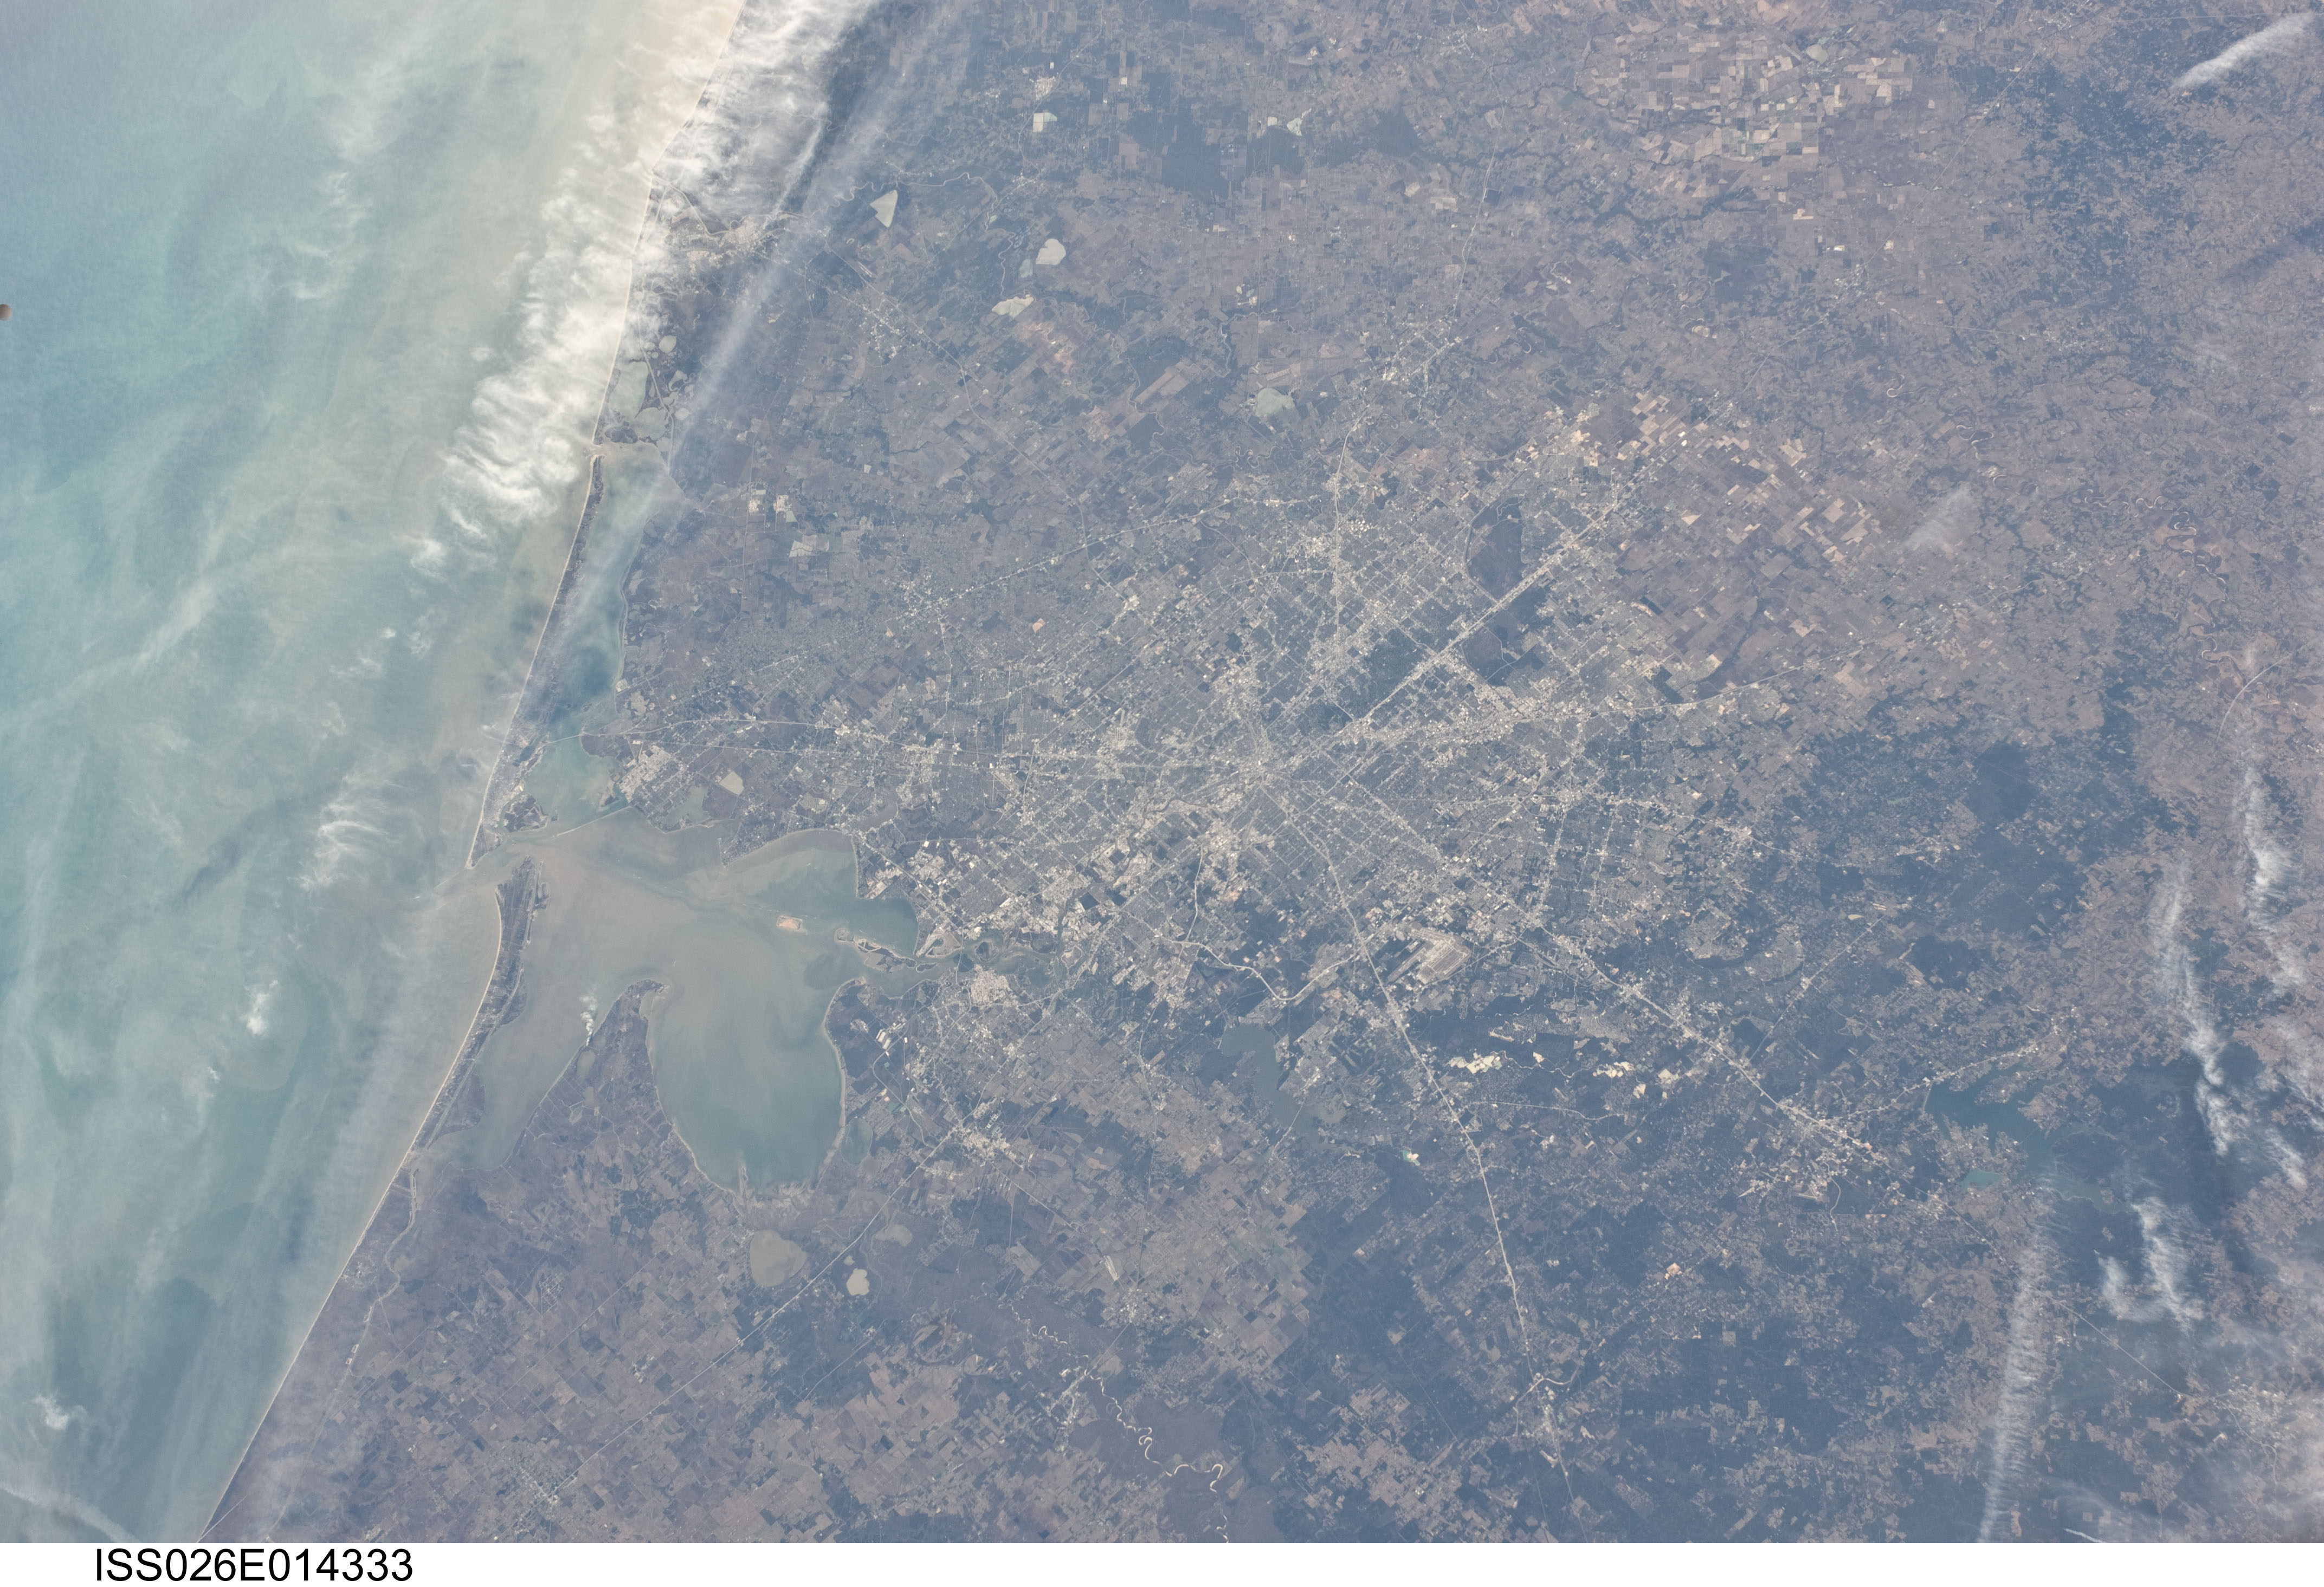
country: USA-TEXAS
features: HOUSTON, GALVESTON, COASTAL CLOUDS
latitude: 30.0
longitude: -95.5
